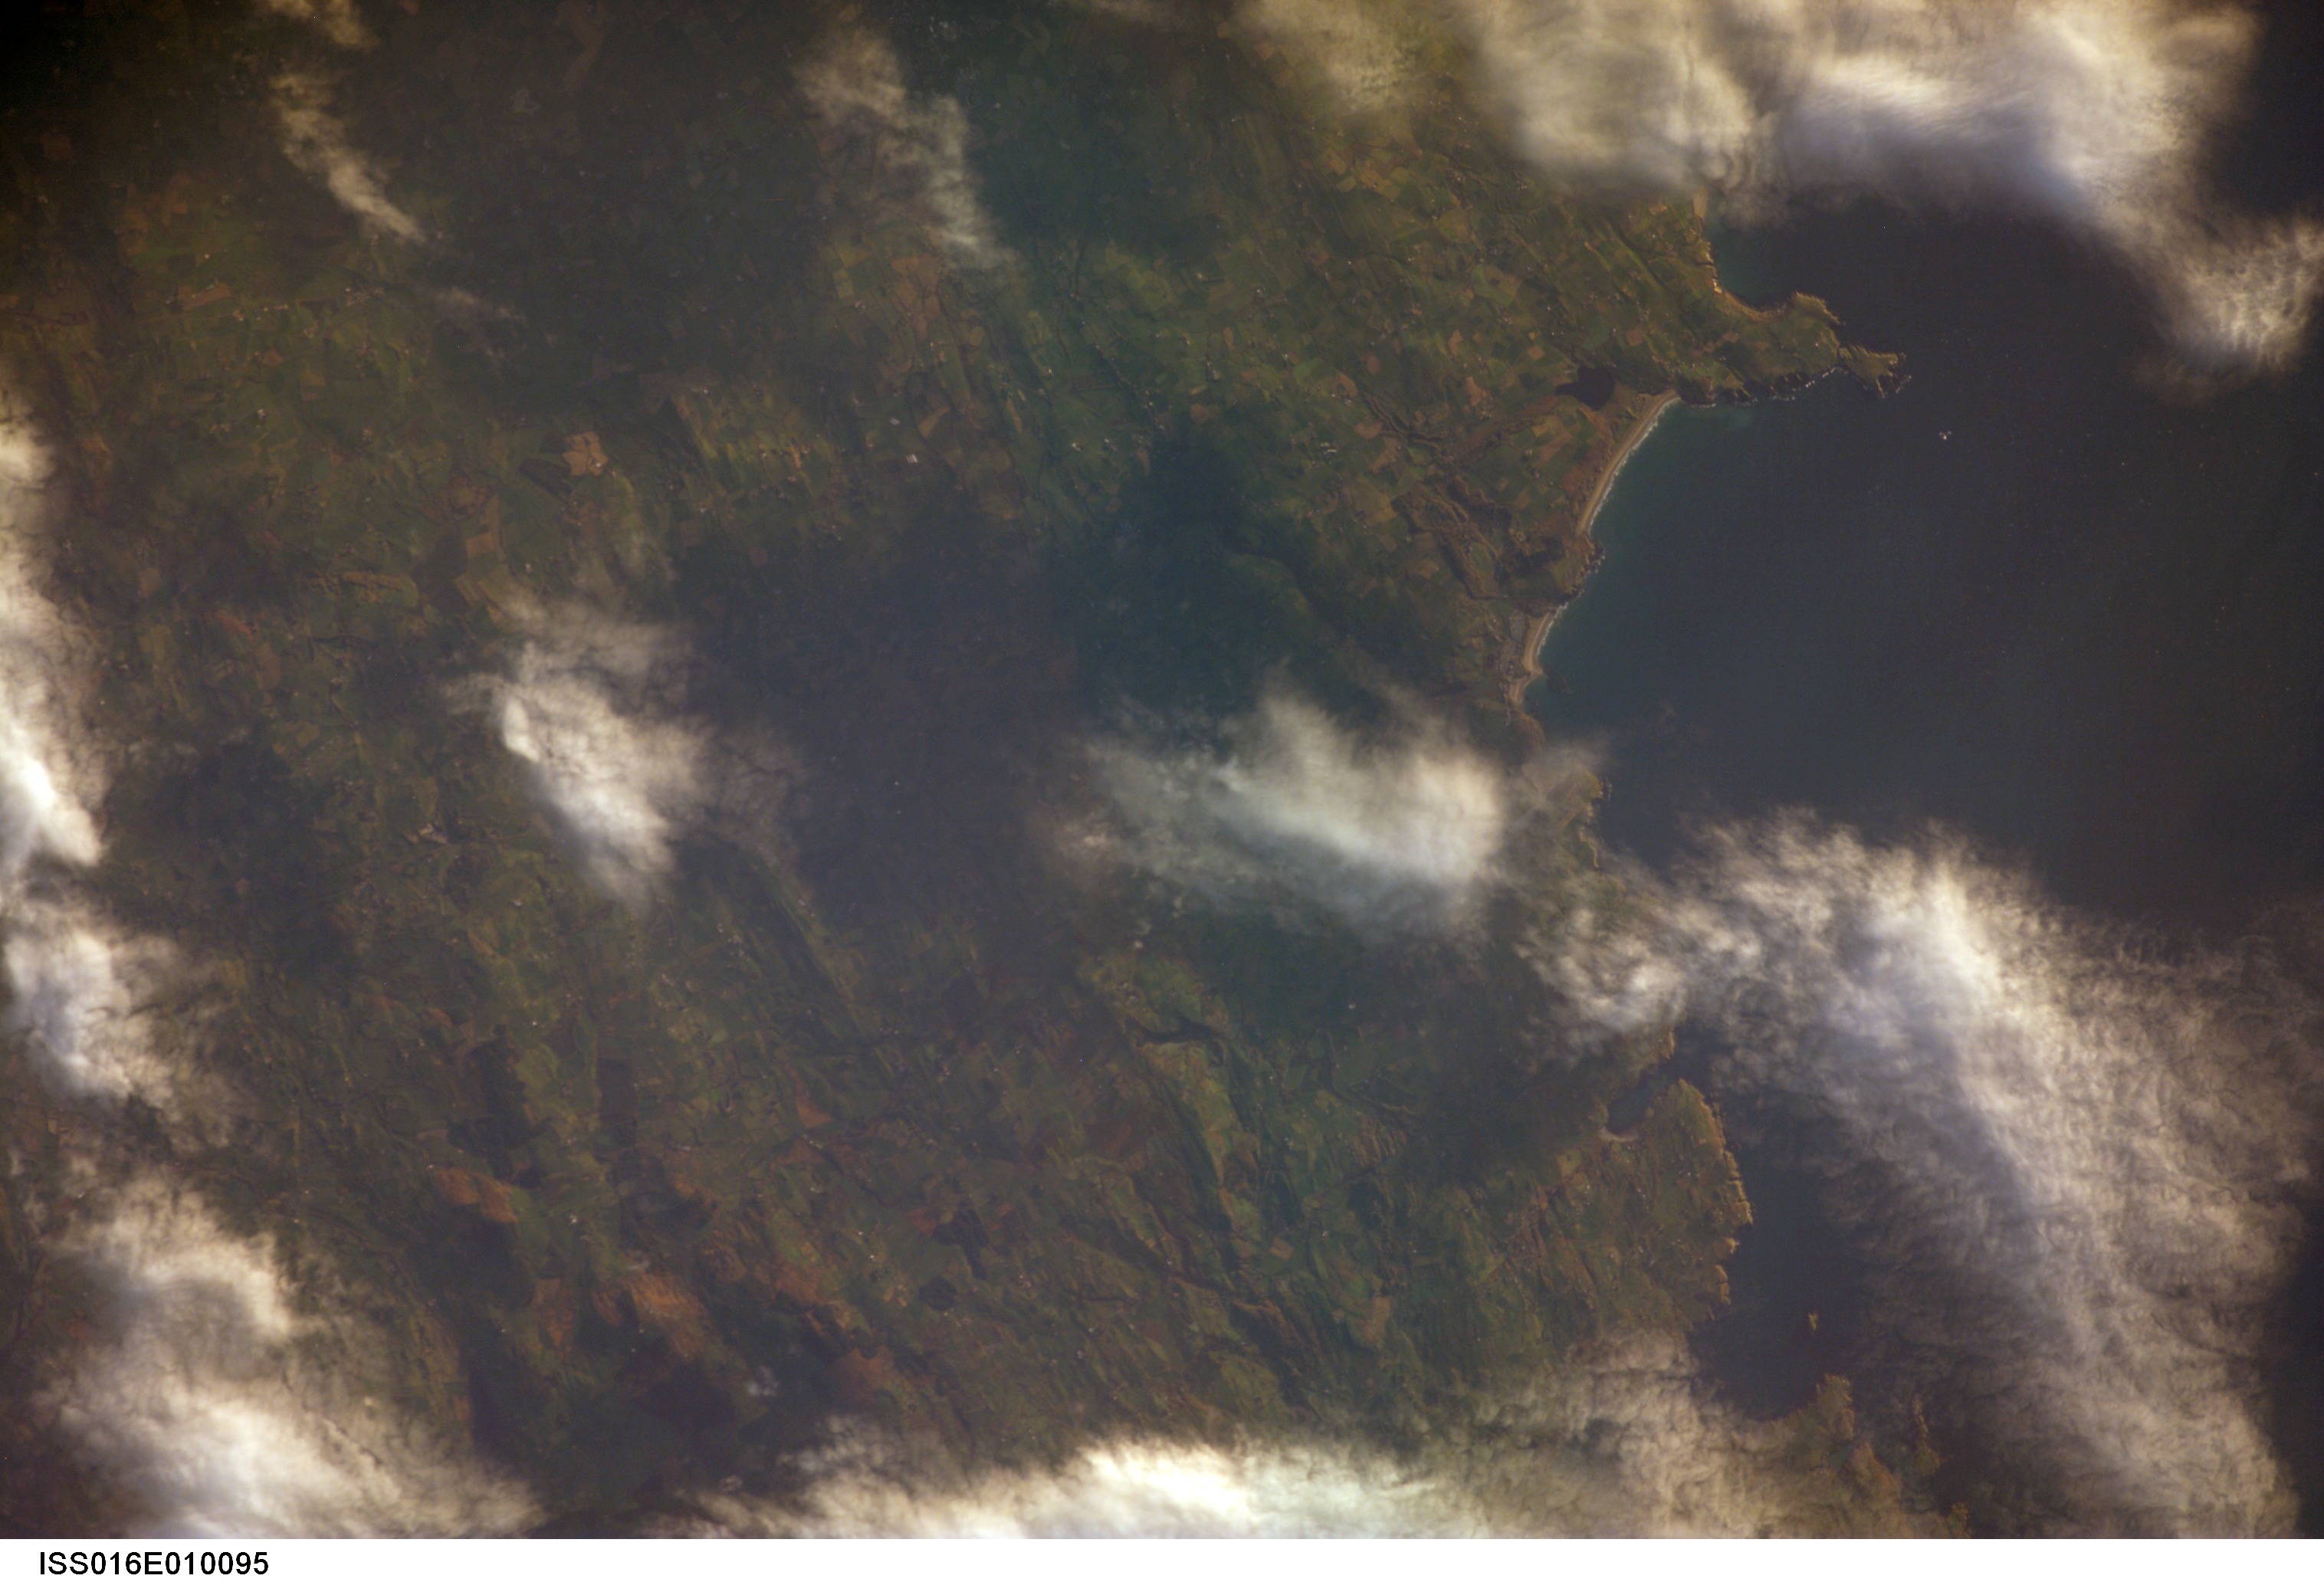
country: IRELAND
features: GALLEY HEAD, COAST
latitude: 51.6
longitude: -9.0
